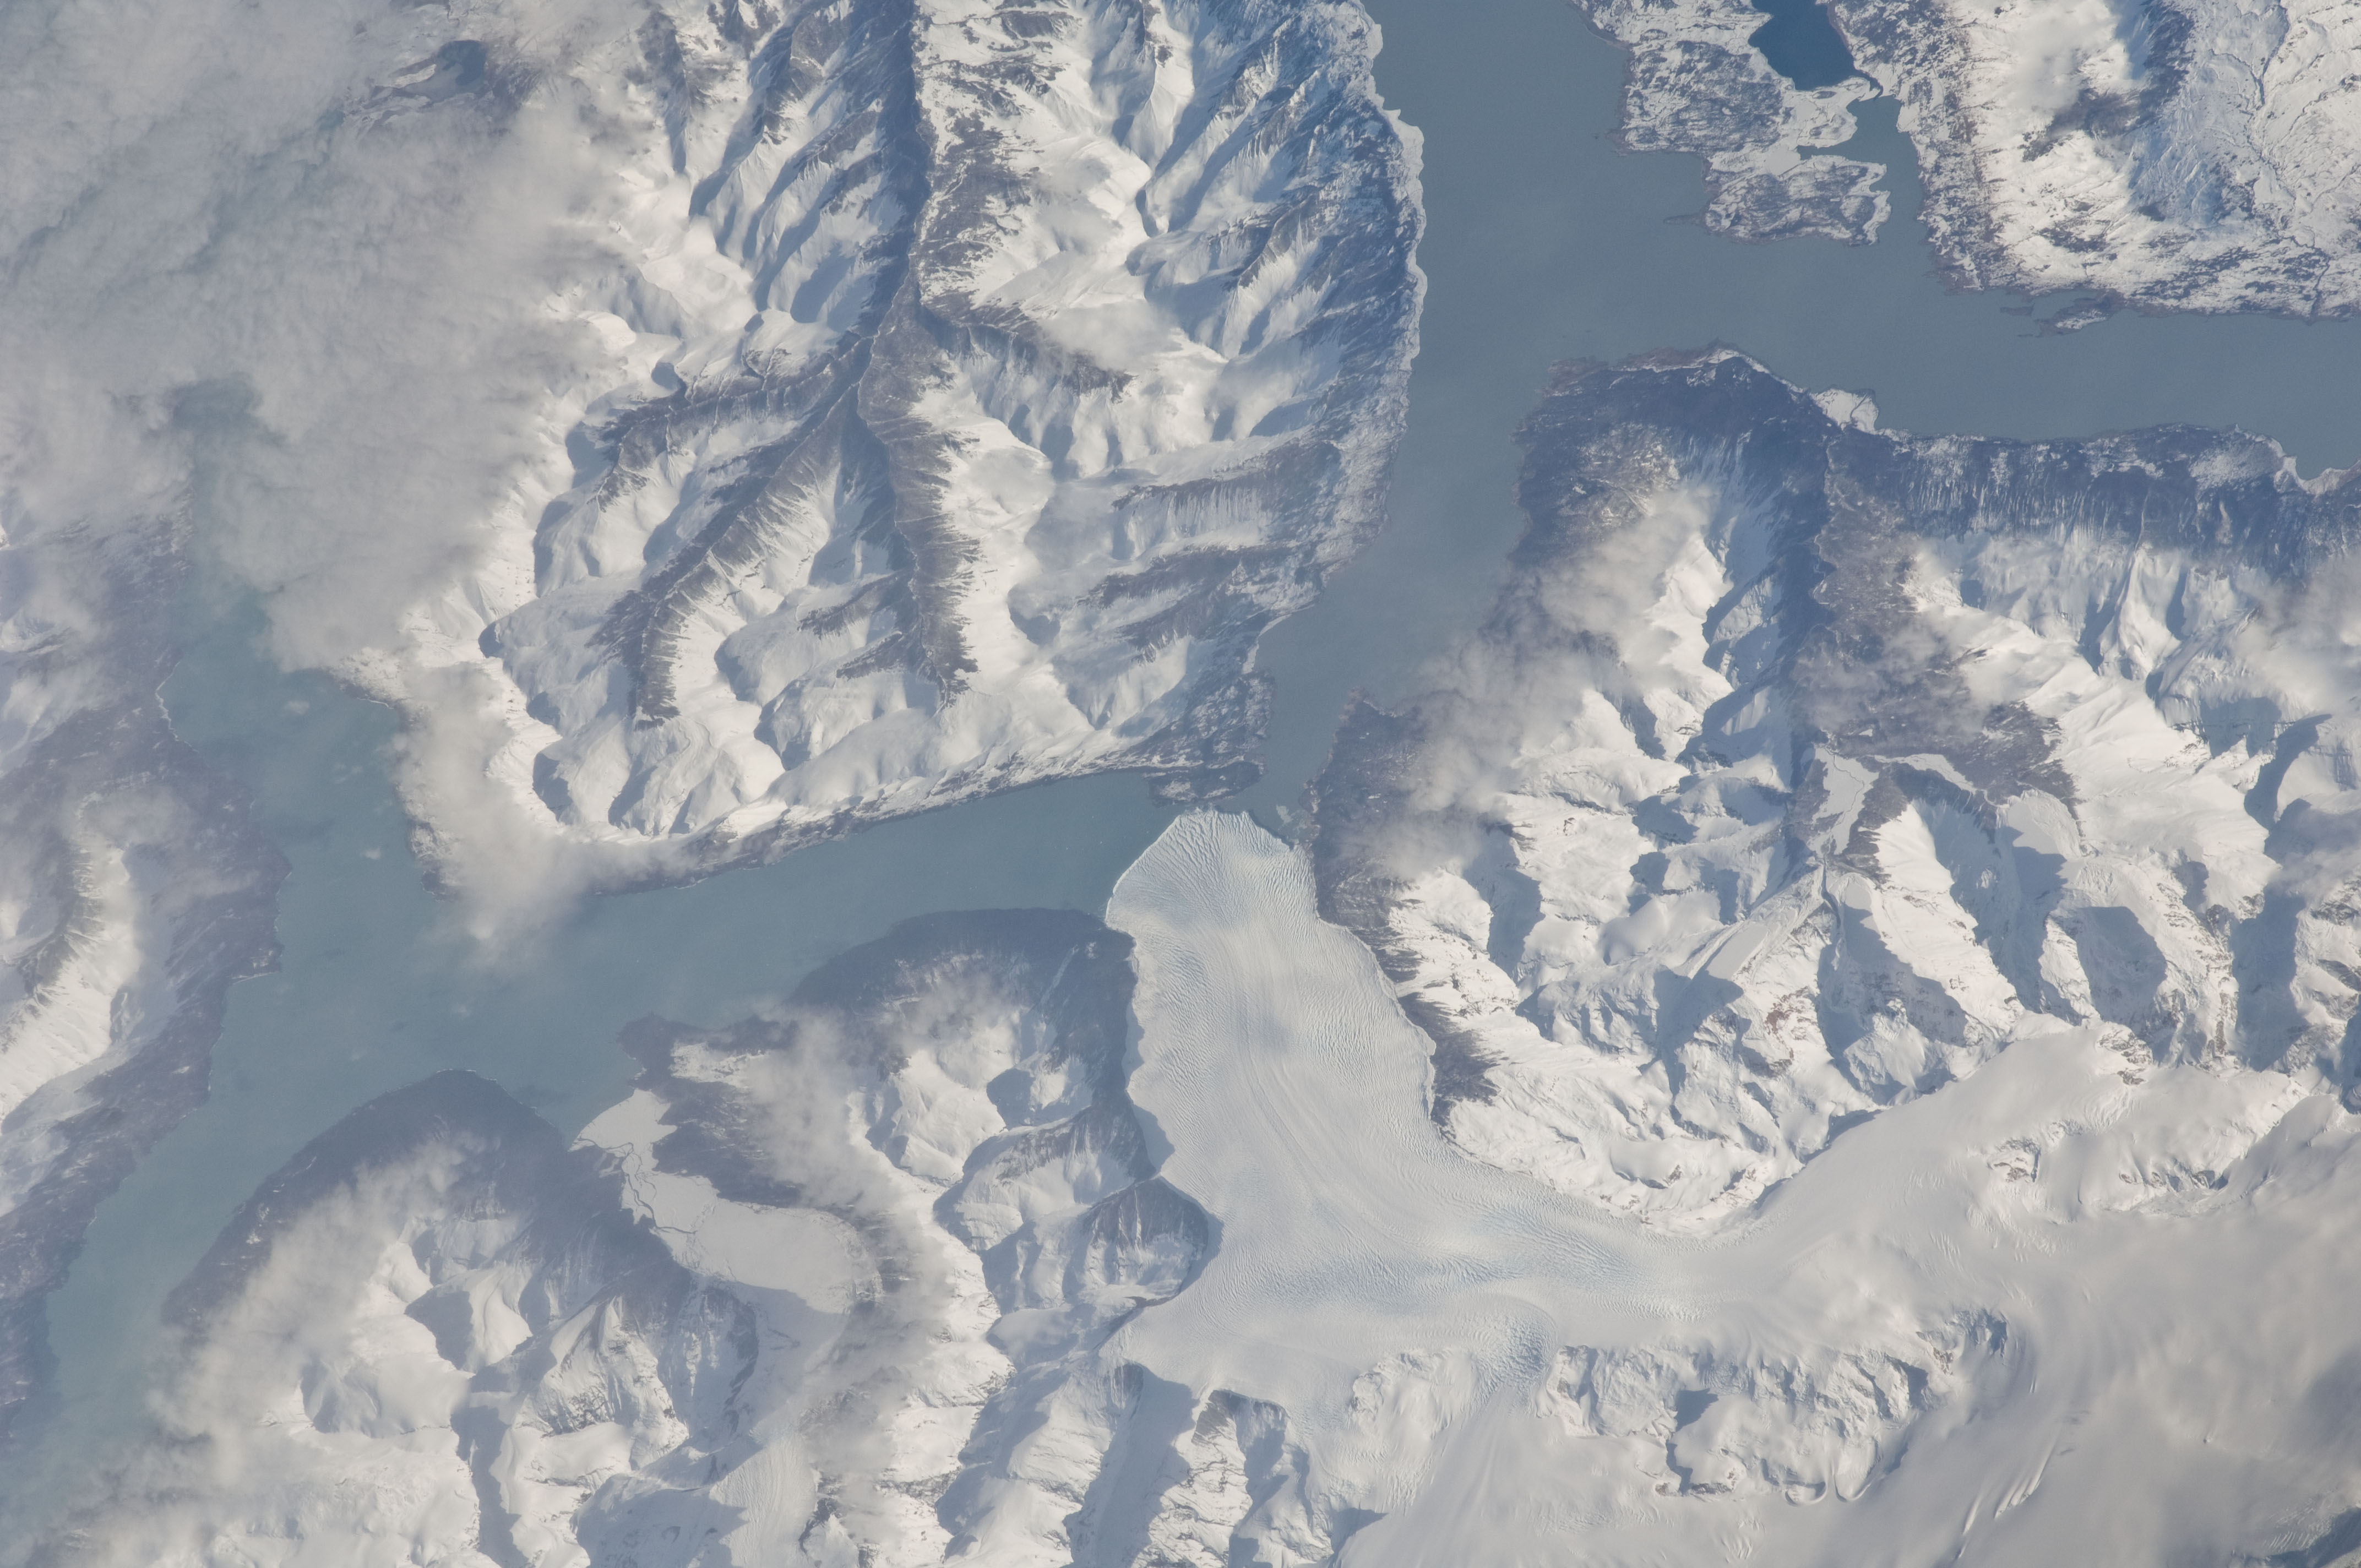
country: ARGENTINA
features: LAGO ARGENTINO, PERITO MORENO
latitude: -50.5
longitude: -73.0
